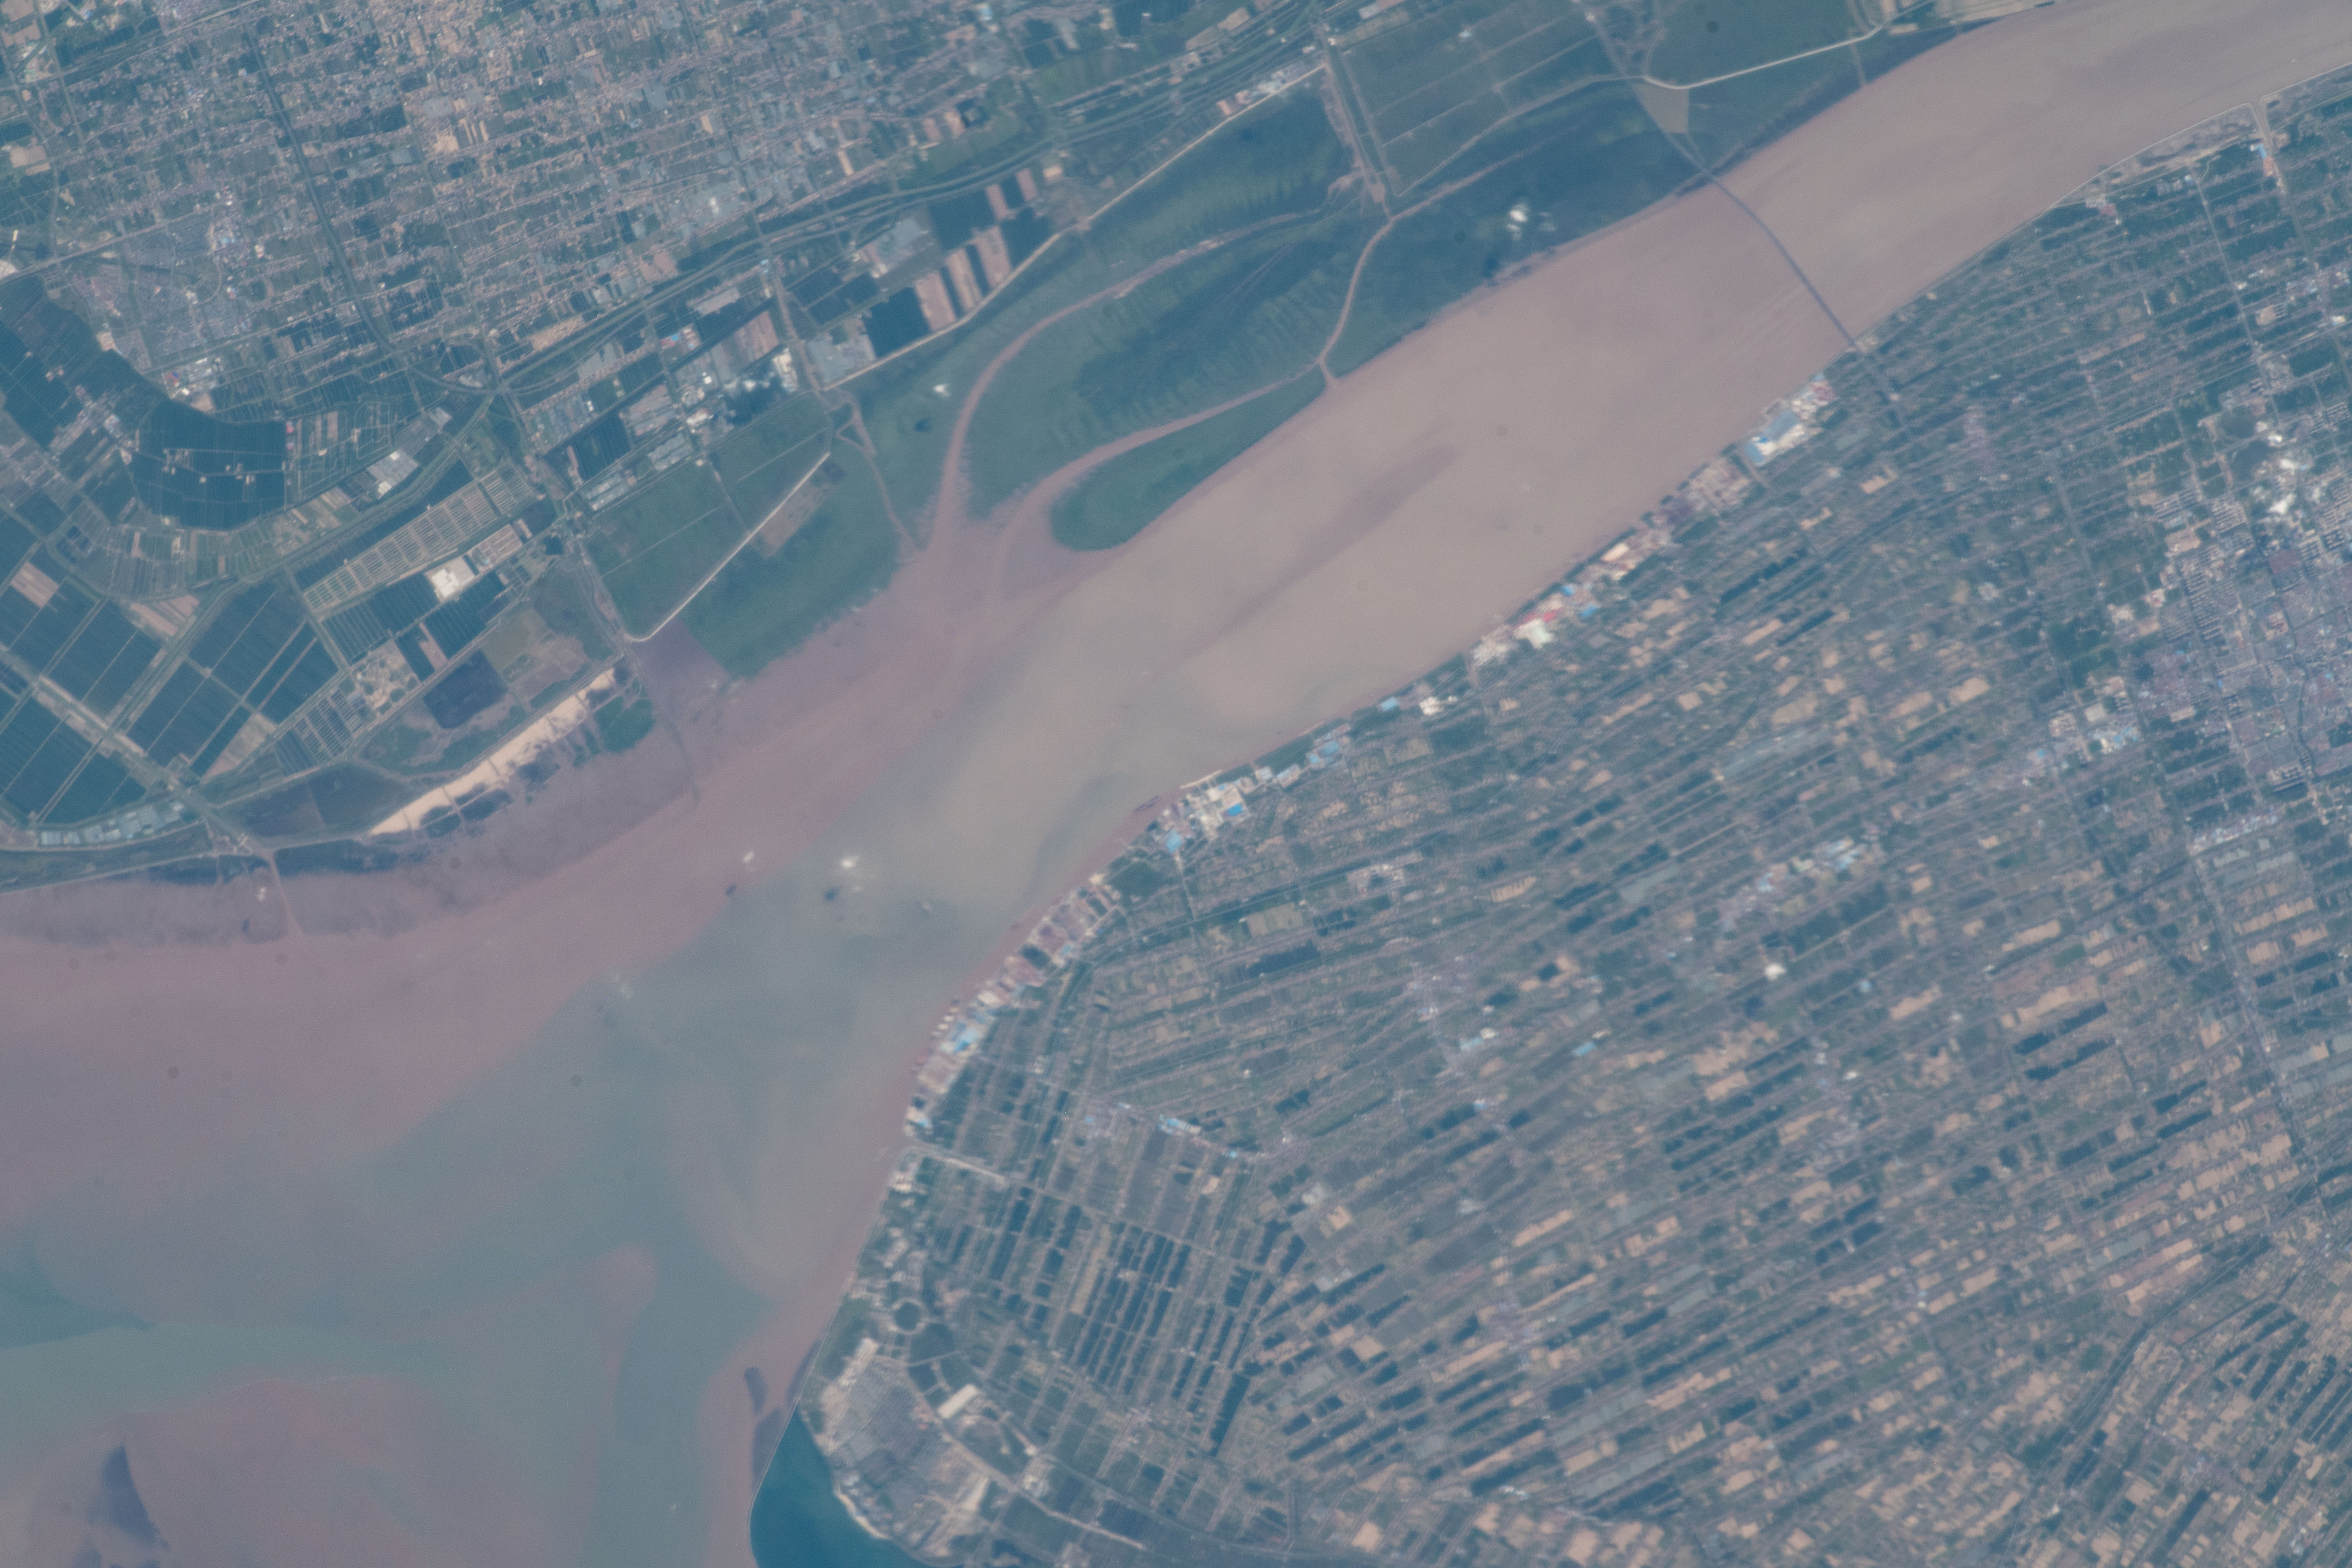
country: CHINA
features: CHONGMING ISLAND,YELLOW SEA,CITY OF NANCHENG QU
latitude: 31.7
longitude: 121.8
